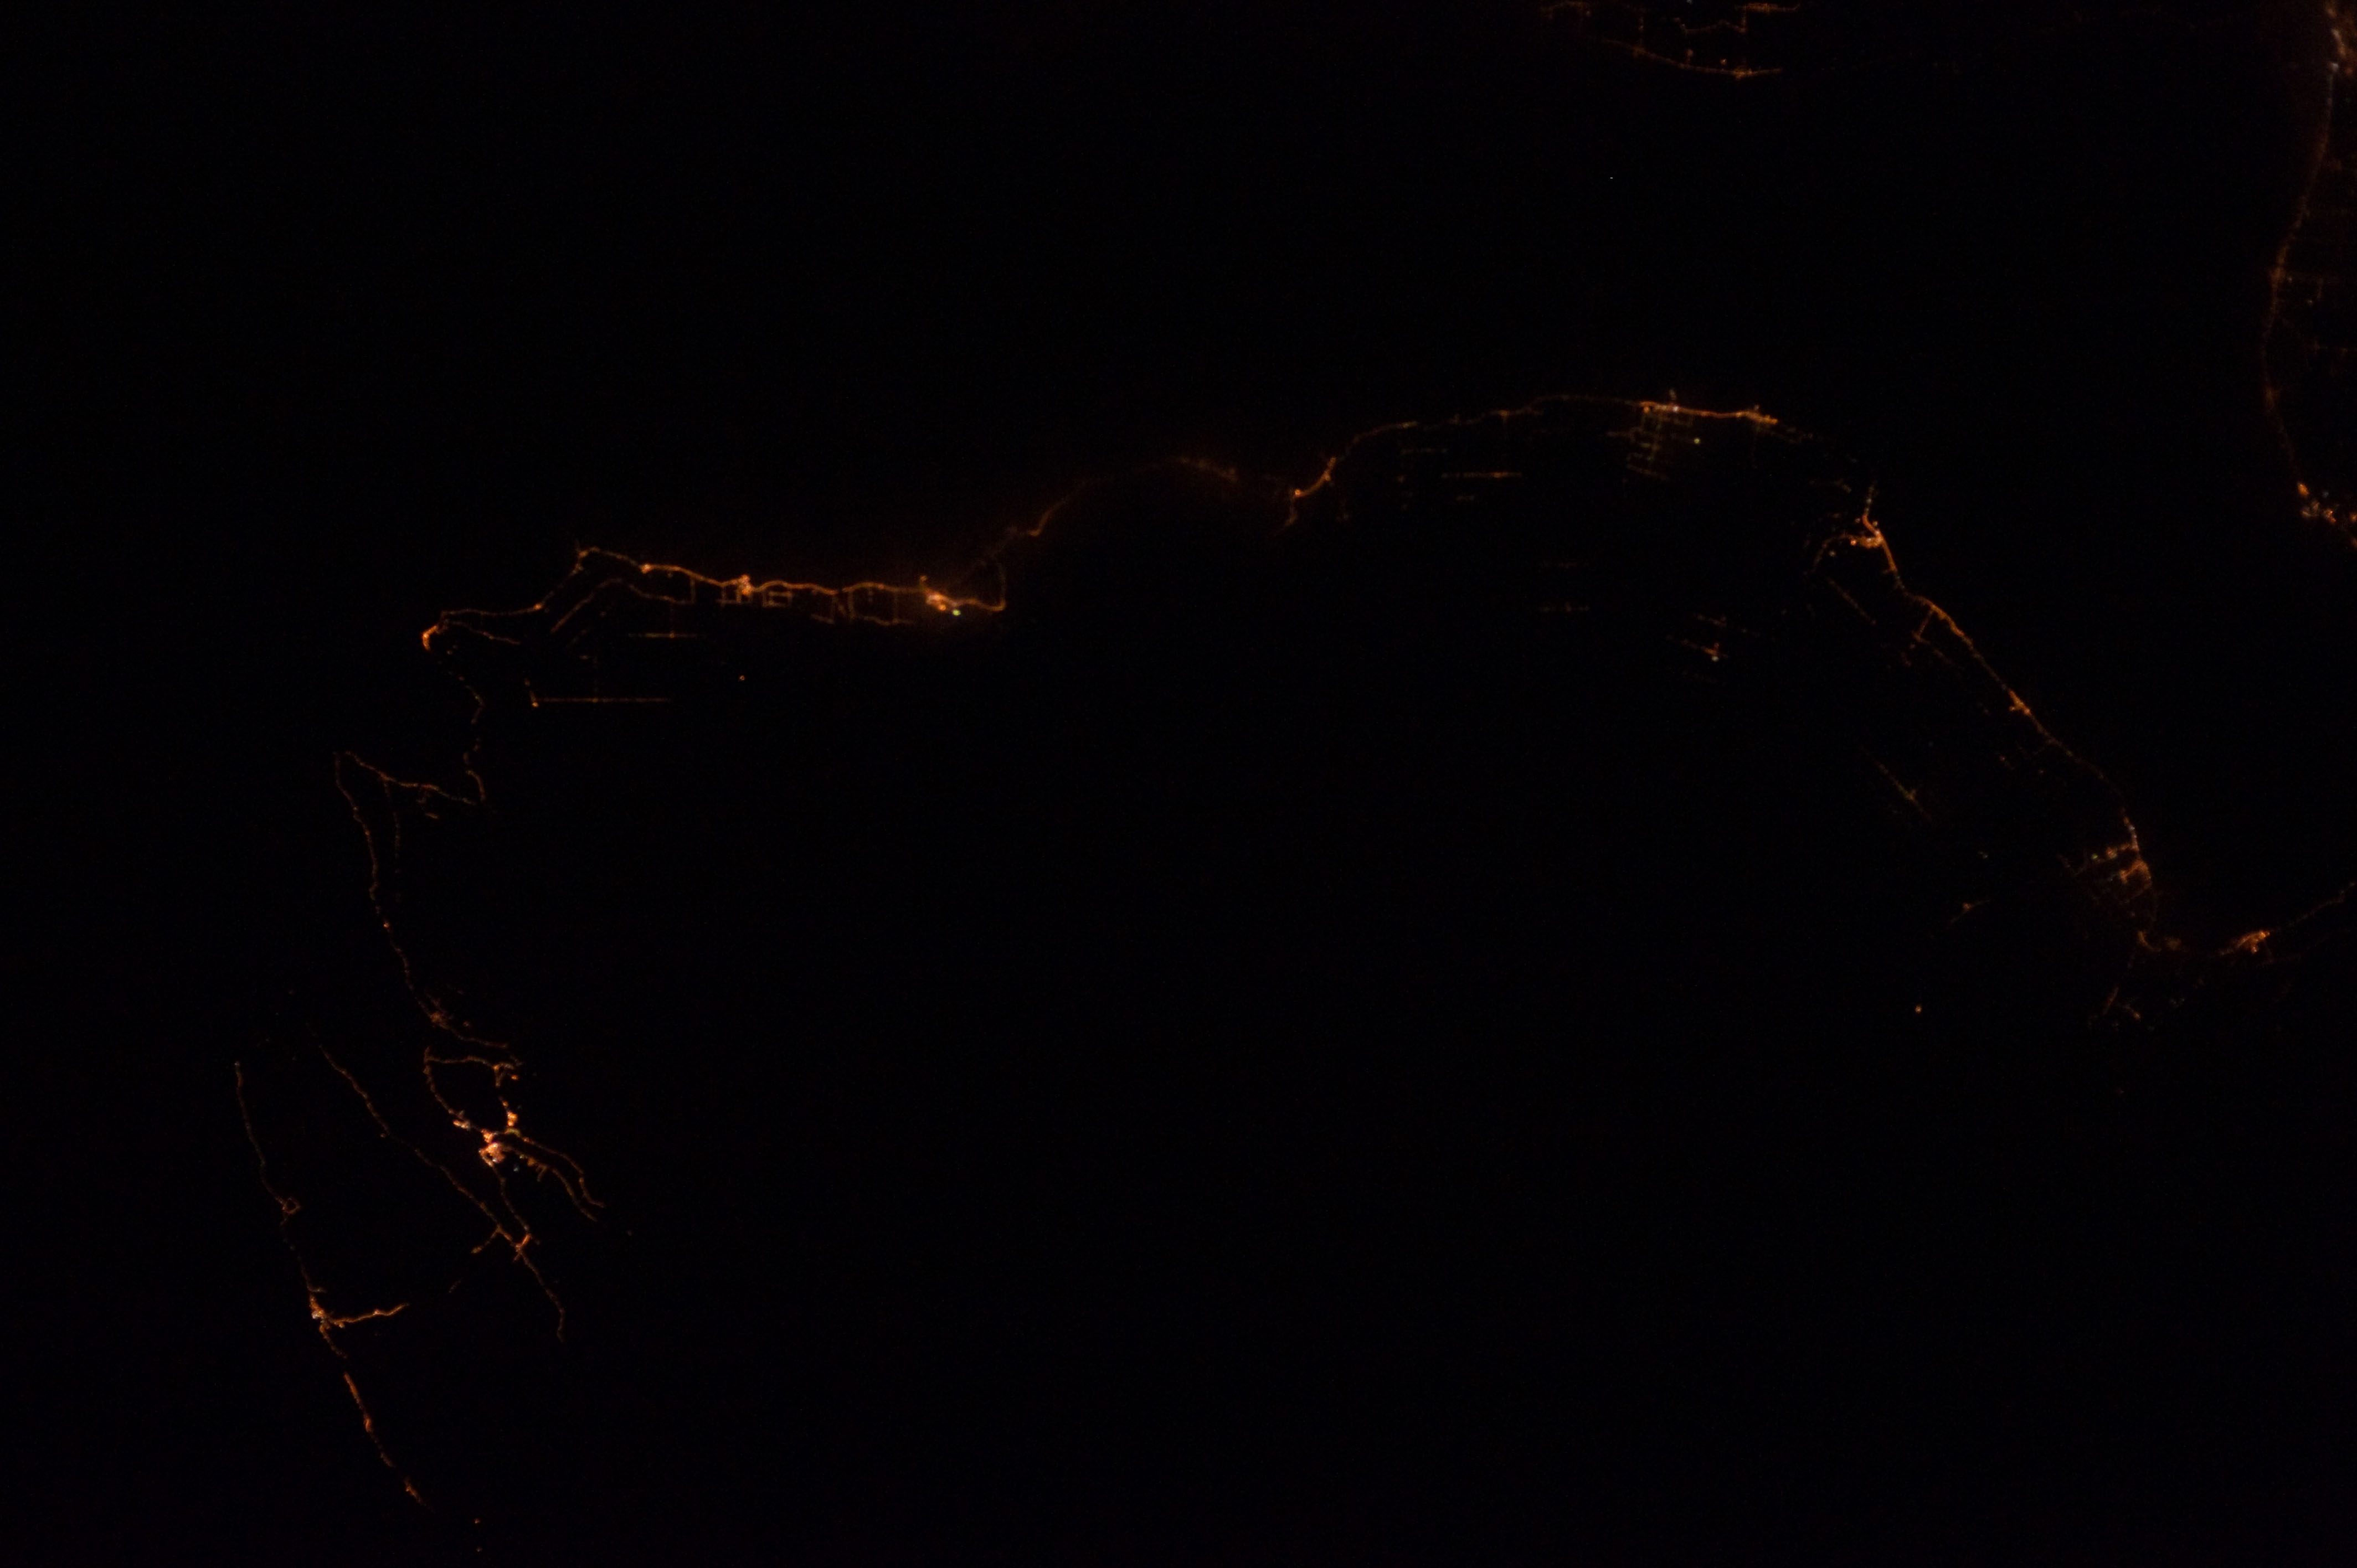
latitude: 48.7
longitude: -65.0
